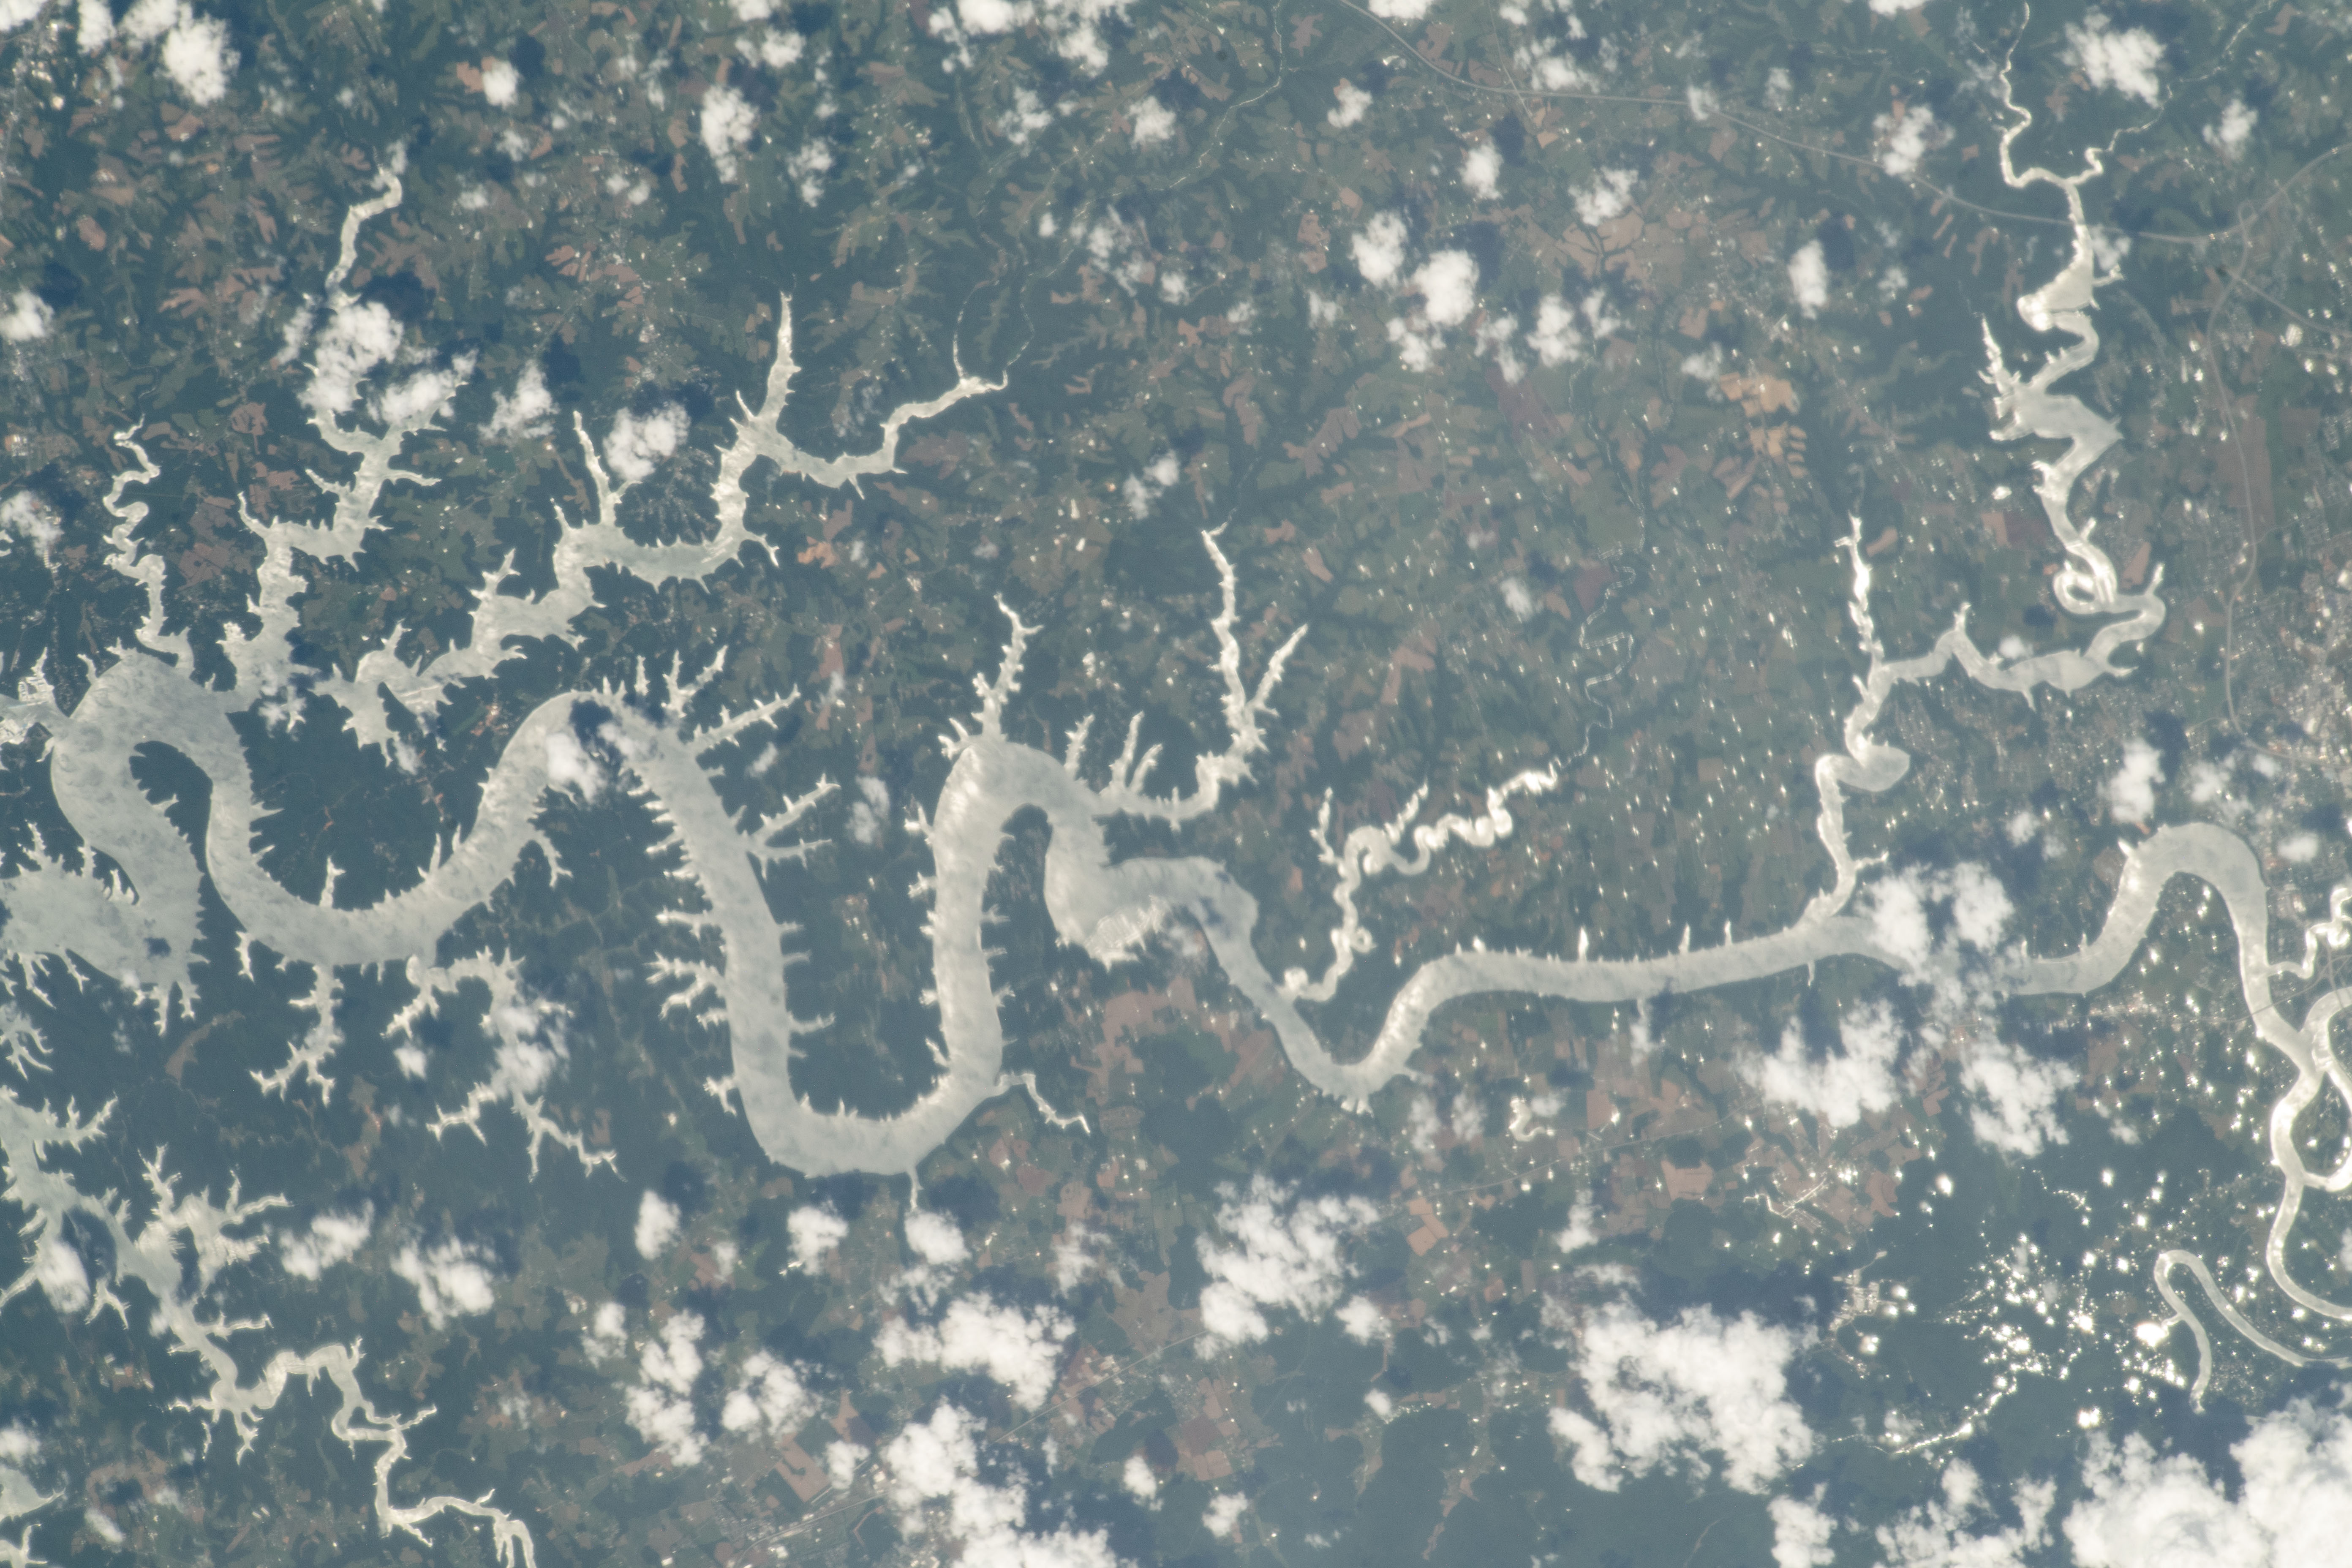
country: USA-KENTUCKY
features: LAKE CUMBERLAND,KENTUCKY
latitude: 37.0
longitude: -84.8
